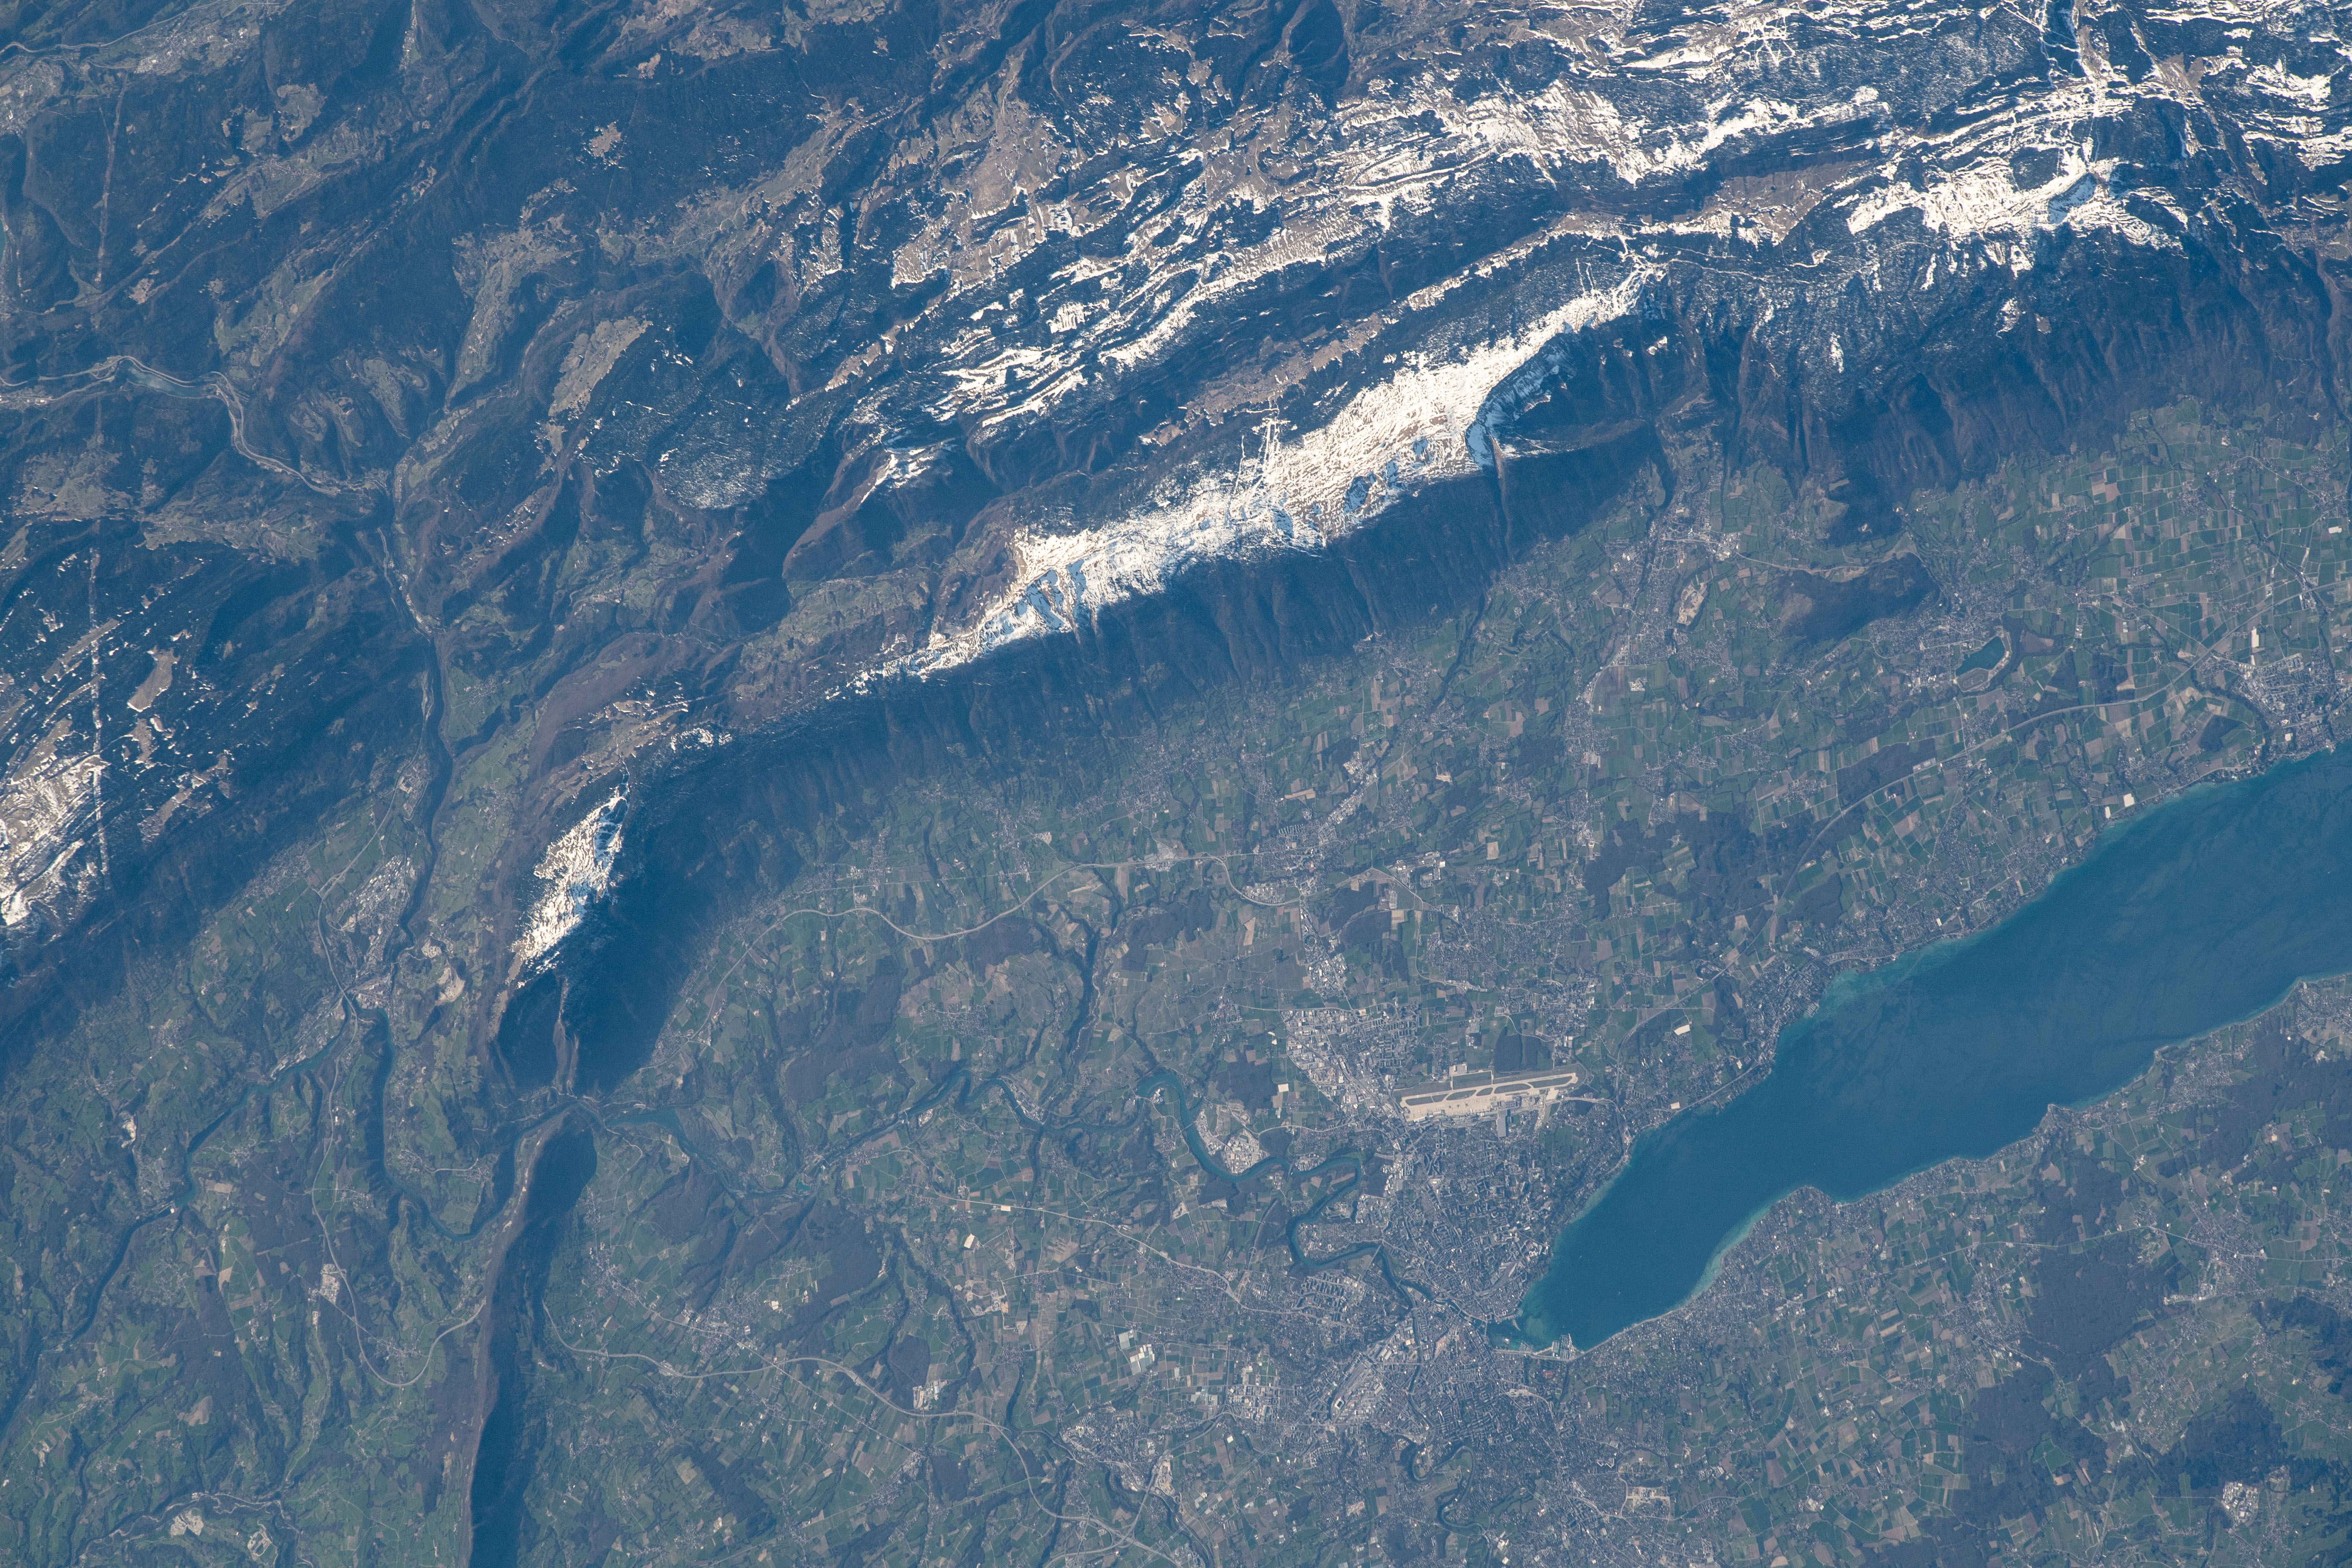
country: FRANCE
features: LEMAN LAKE
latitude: 46.3
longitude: 6.3
